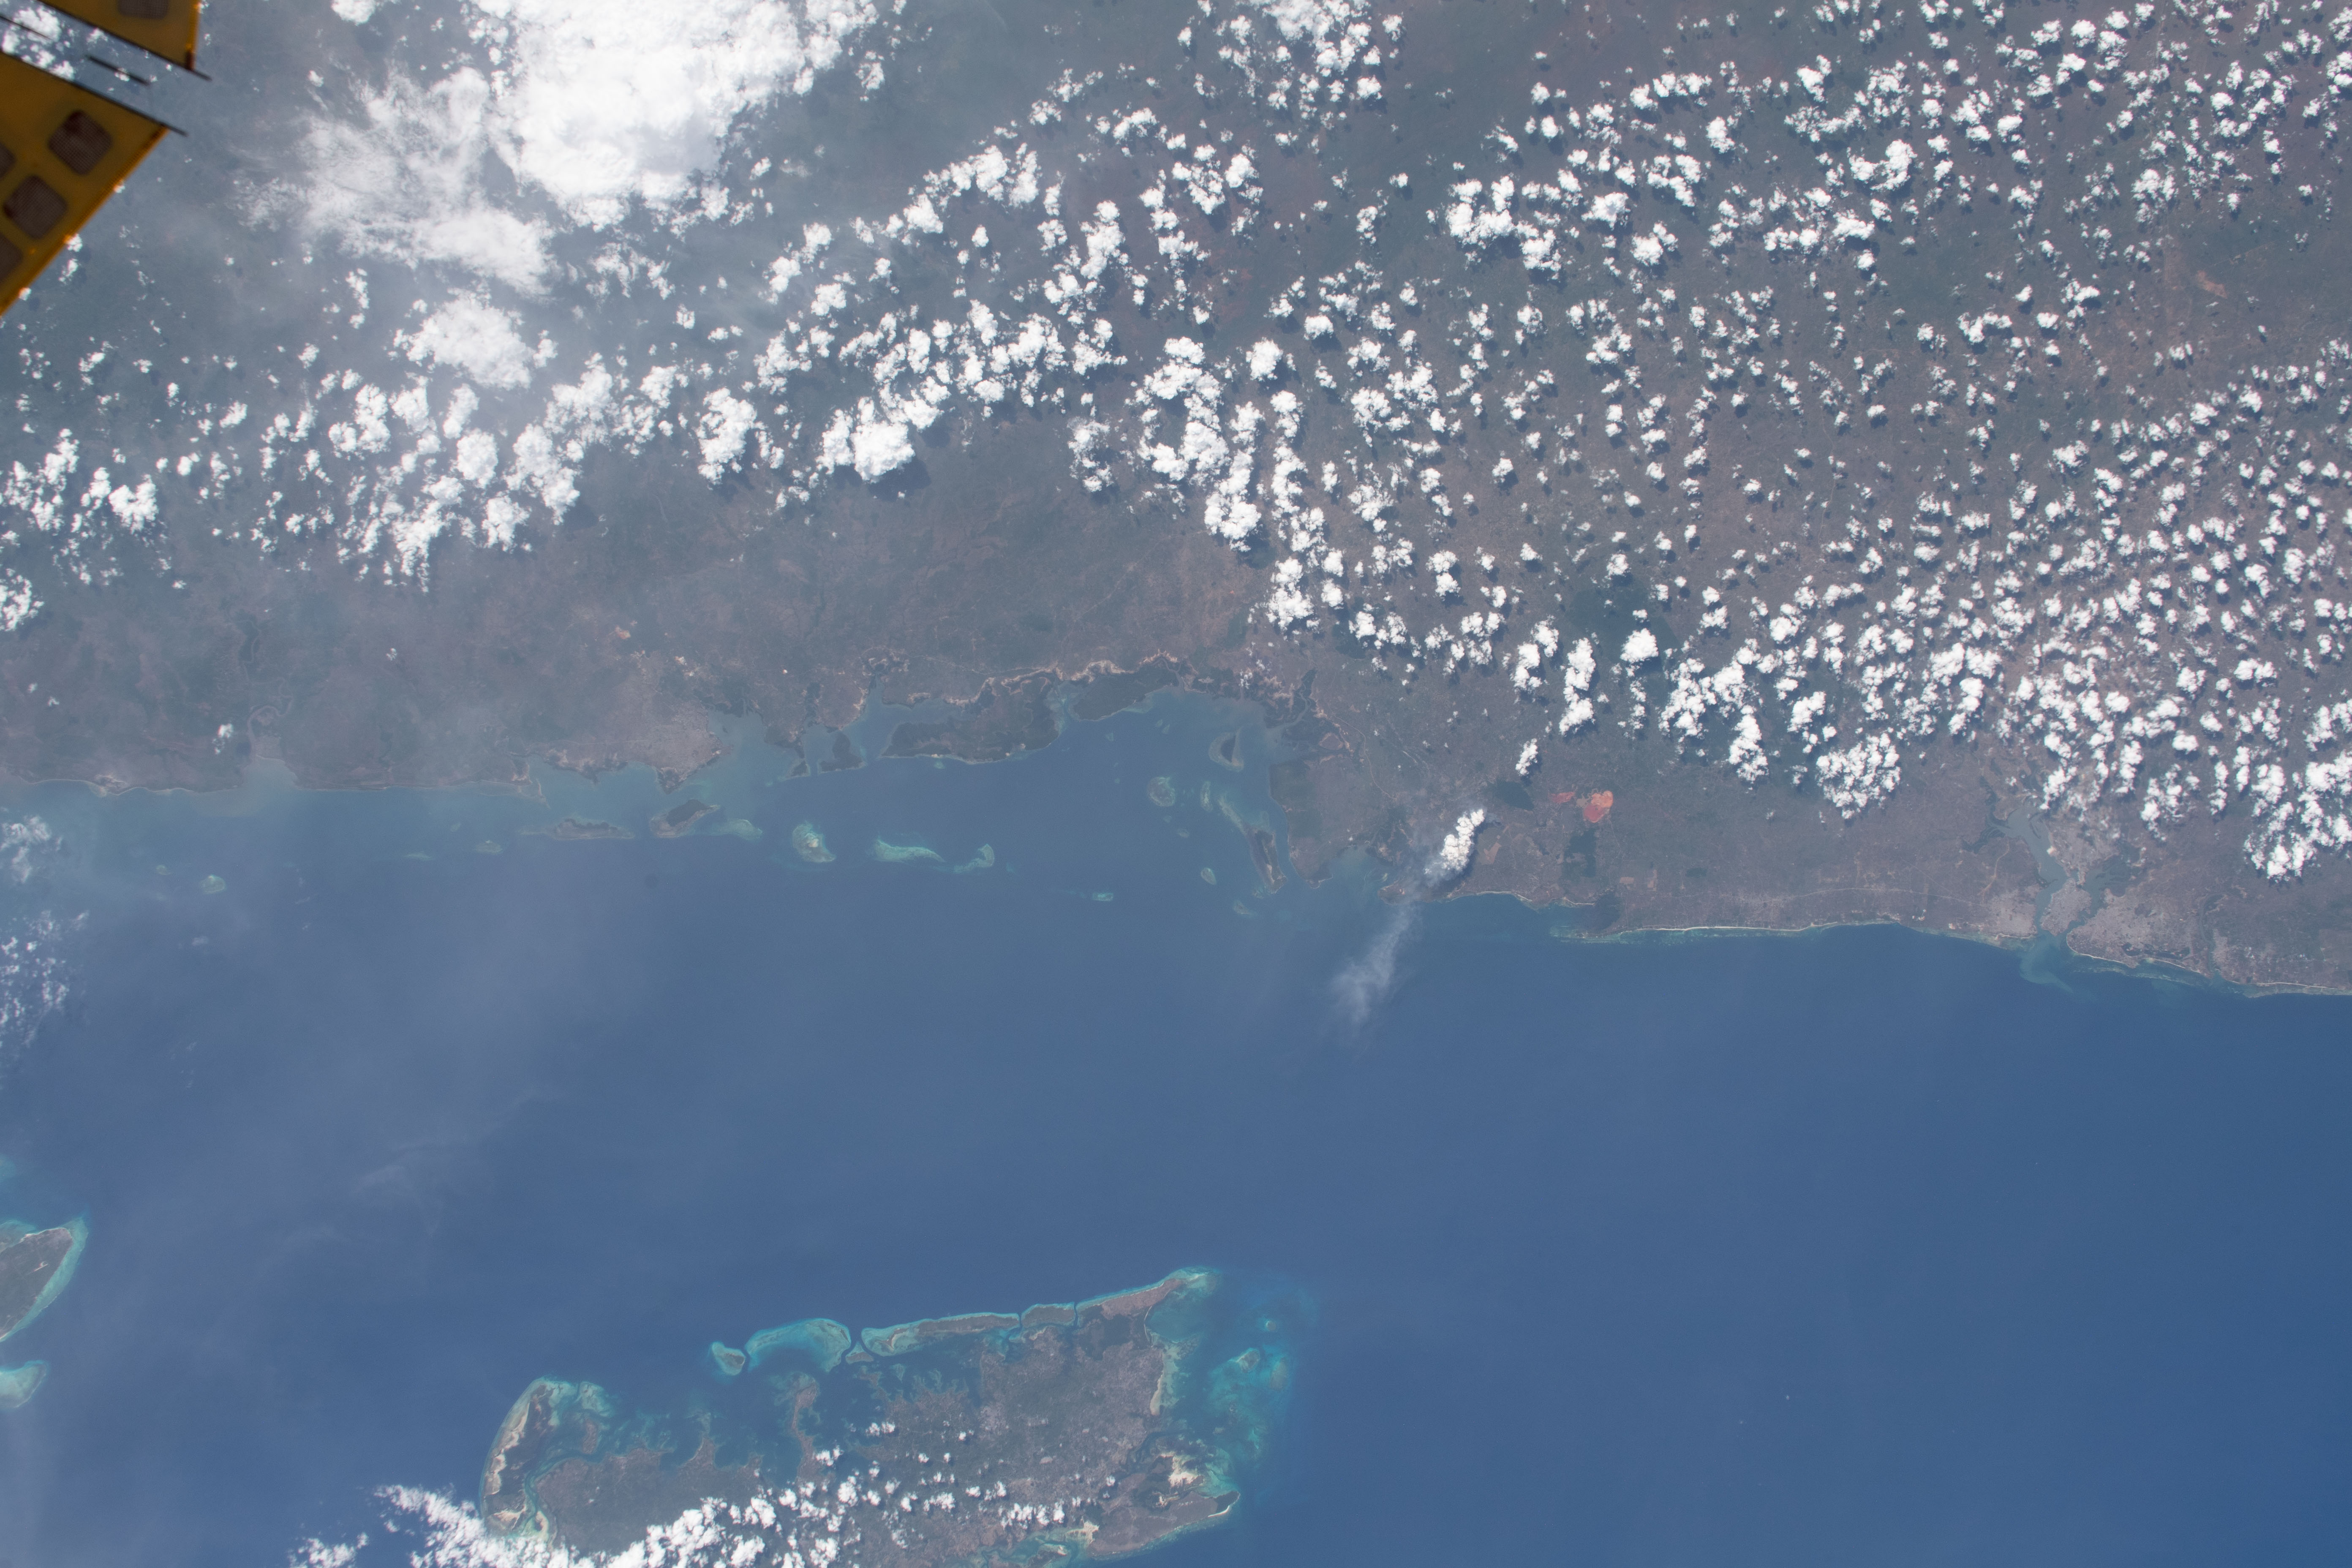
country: TANZANIA
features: PEMBA ISLAND, INDIAN OCEAN, FUNZI ISLAND, KISITE-MPUNGUTI MARINE NATIONAL PARK, SHIMONI, KENYAN BARRIER REEF, WASINI ISLAND, USAMBARA MOUNTAINS
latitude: -4.5
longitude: 39.5
